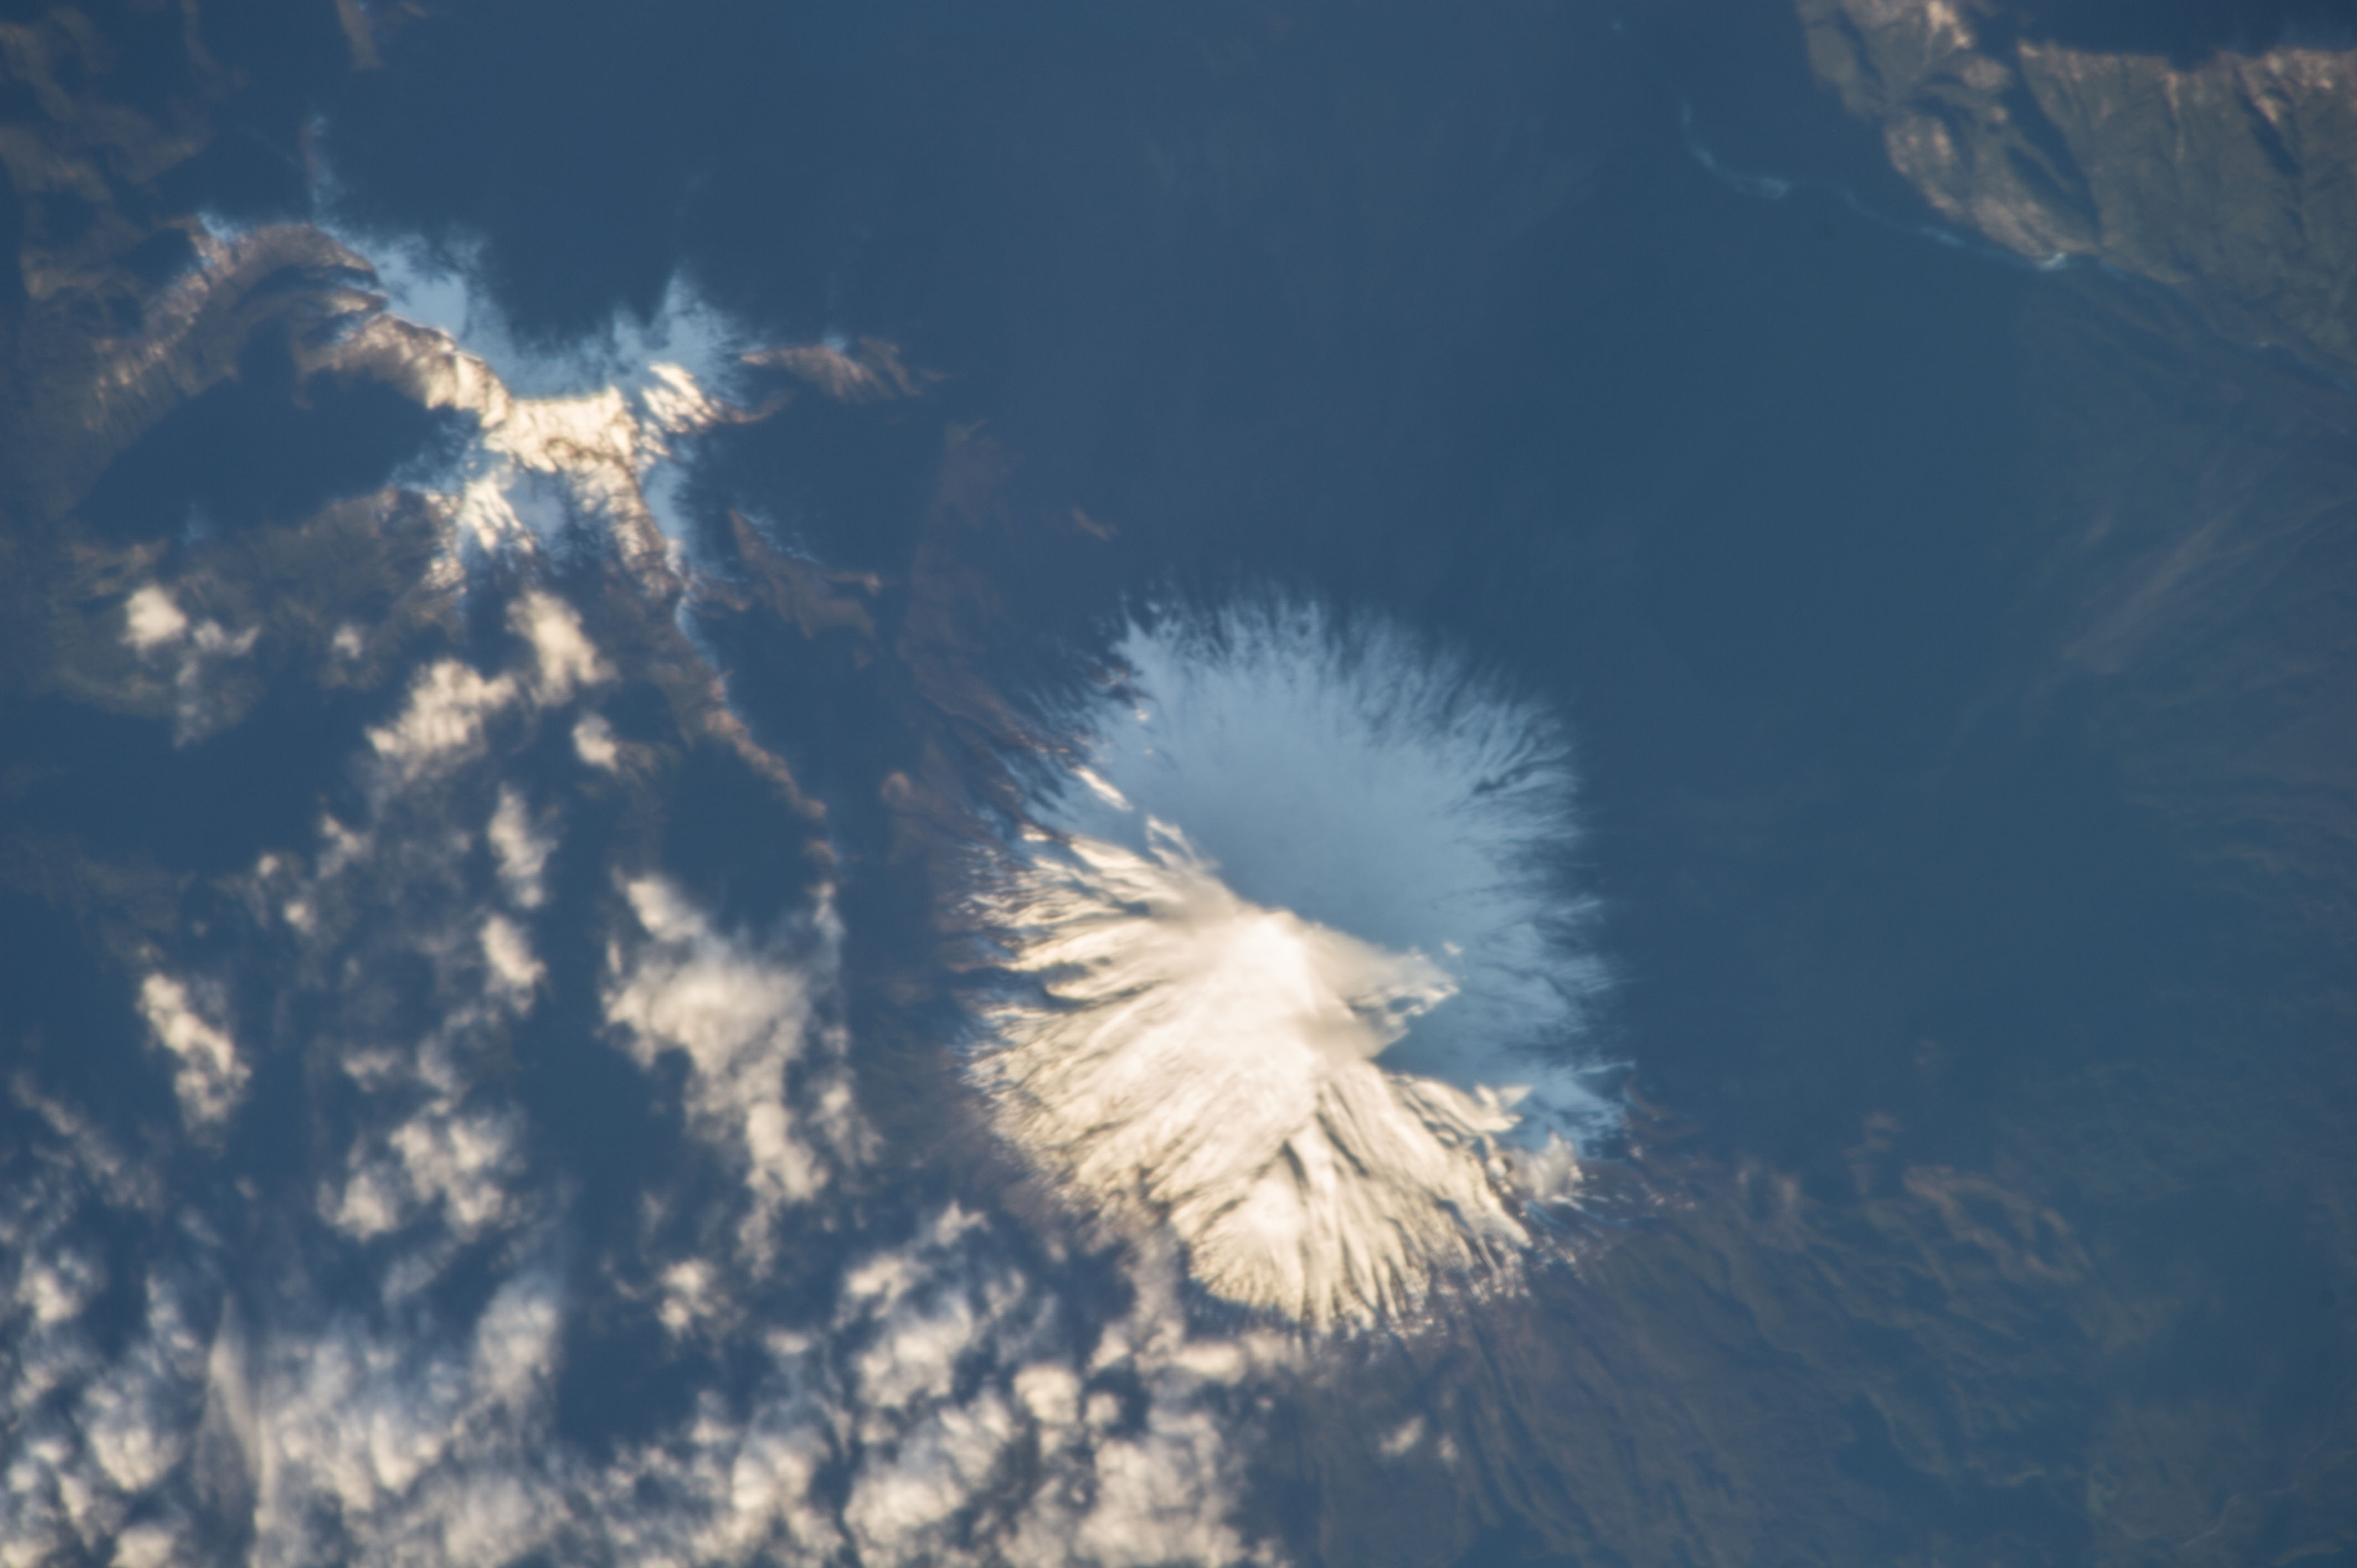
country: CHILE
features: OSORNO VOLCANO,CHILE,LOS LAGOS REGION CHILE
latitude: -41.1
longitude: -72.5
